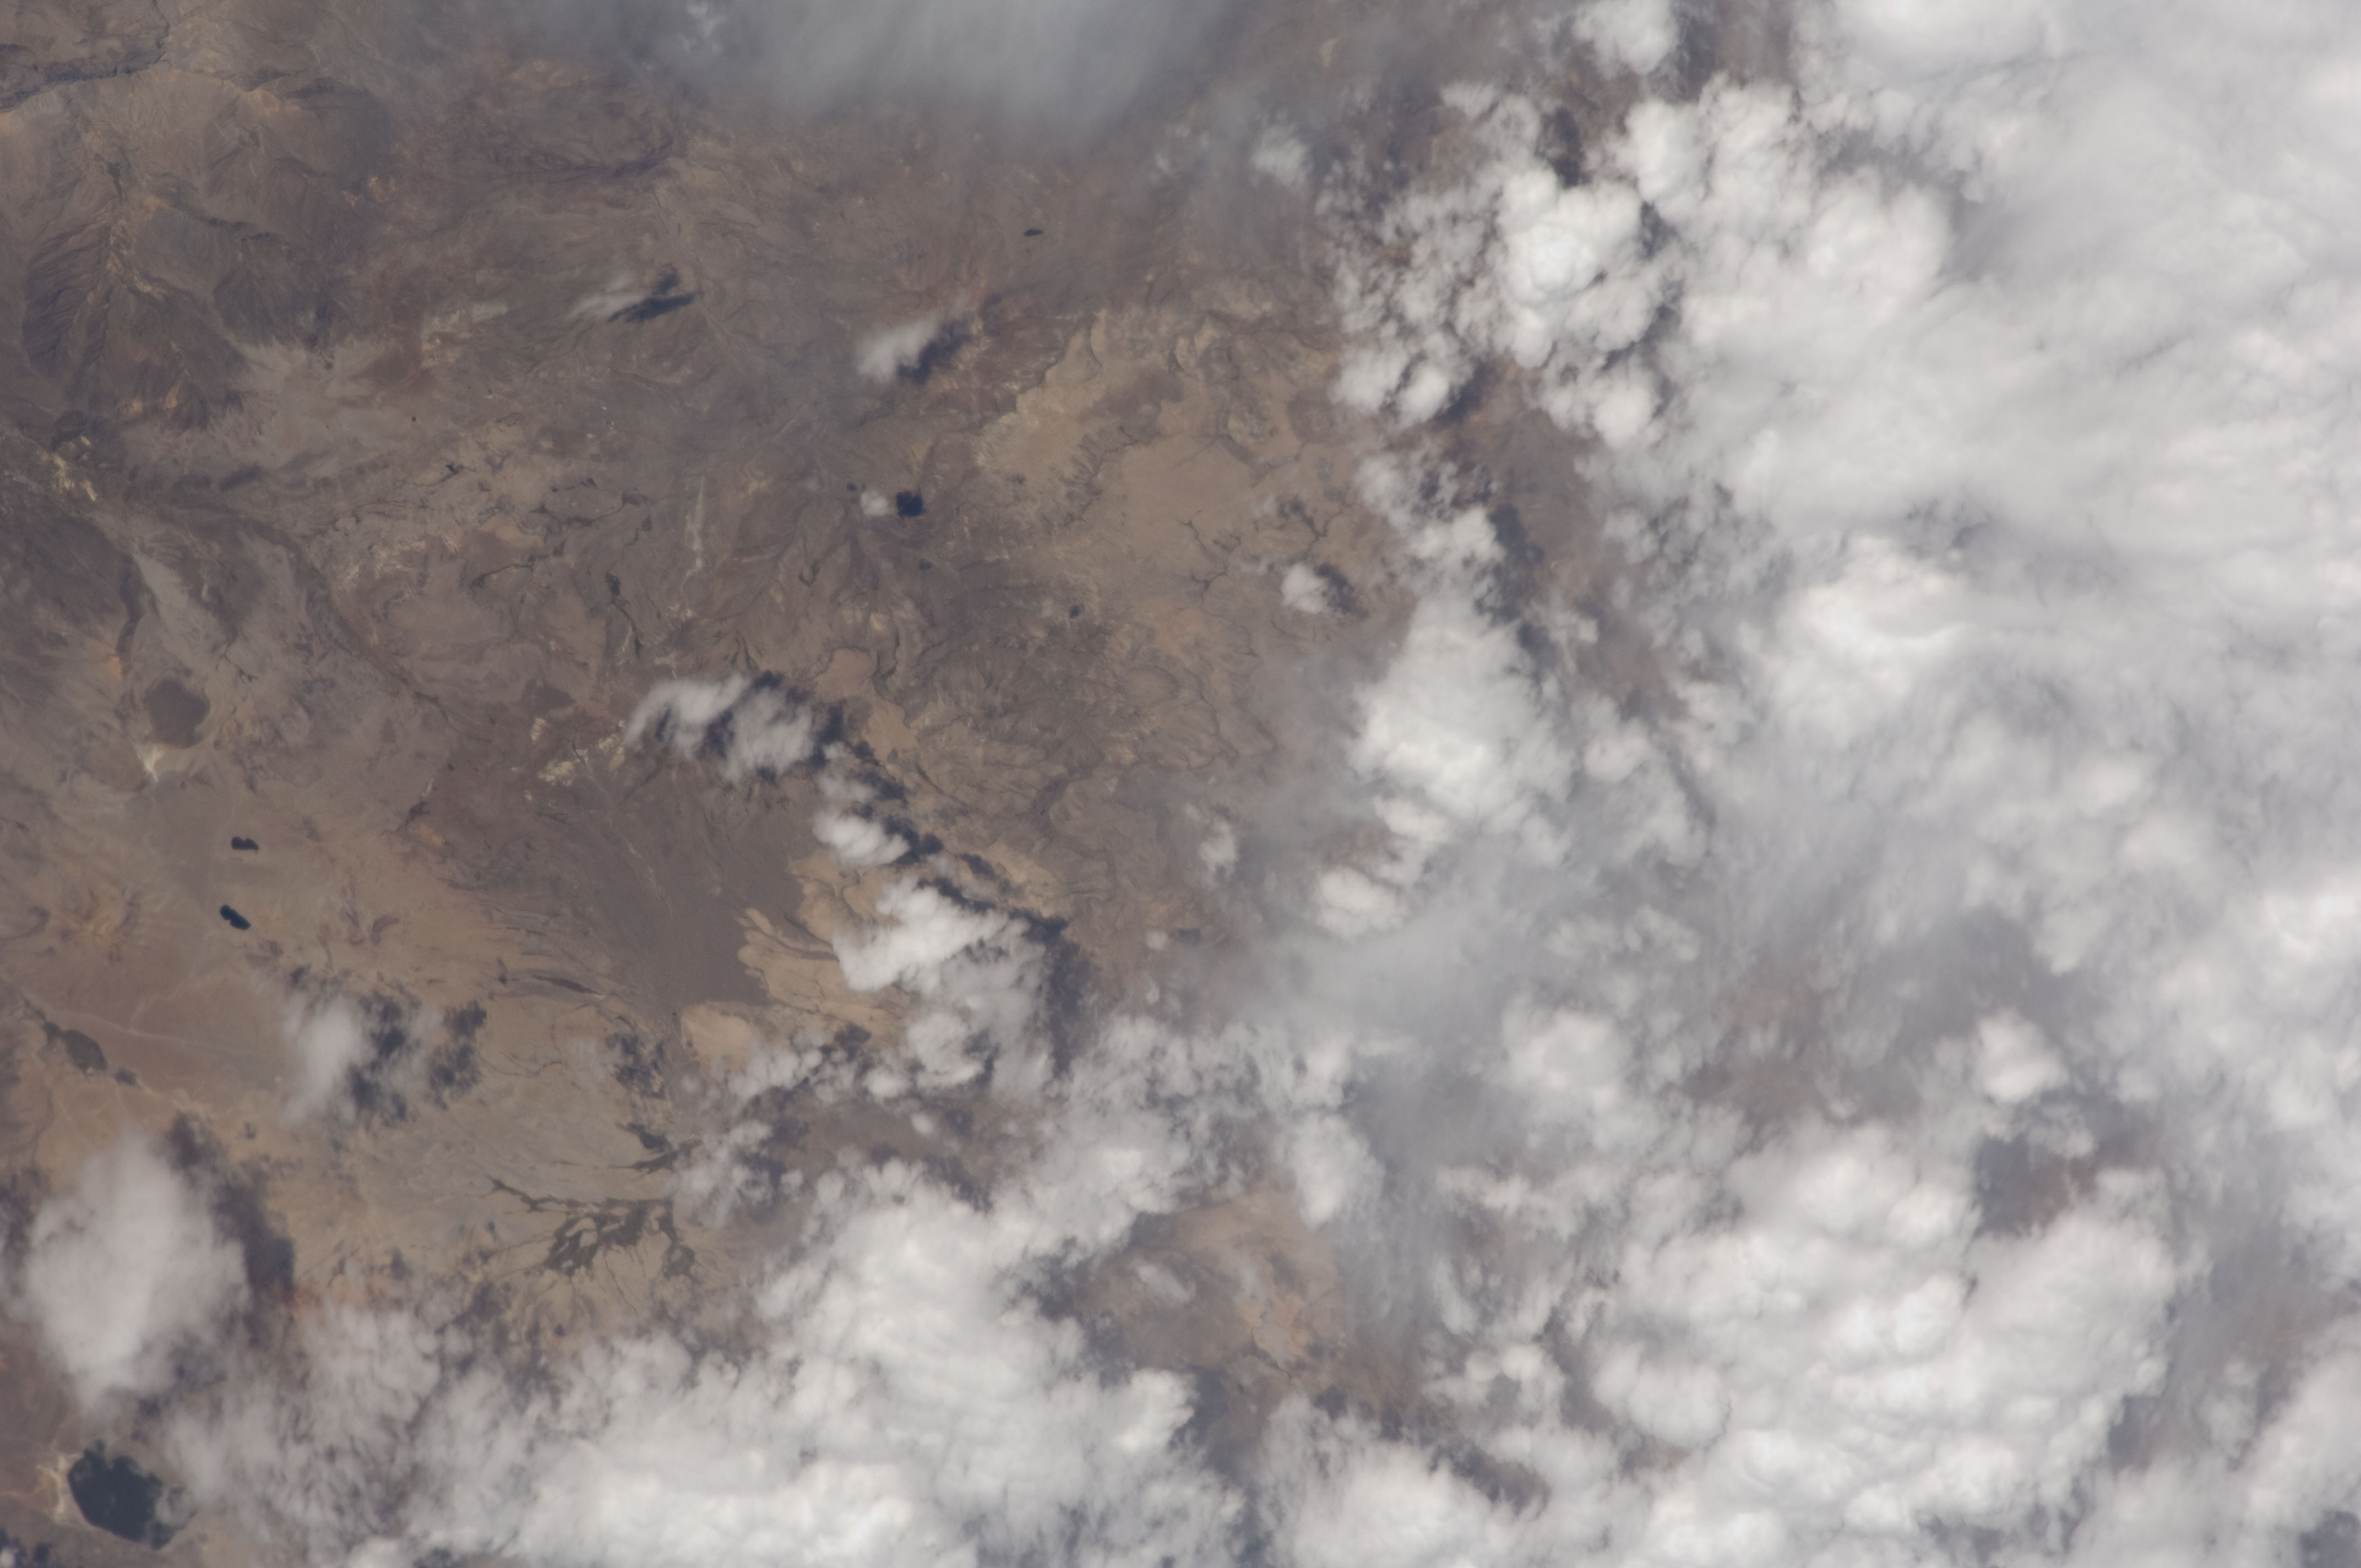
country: PERU
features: CORDERILLA OCCIDENTAL MTS., SUCHES LAKE
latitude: -16.5
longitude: -70.4
